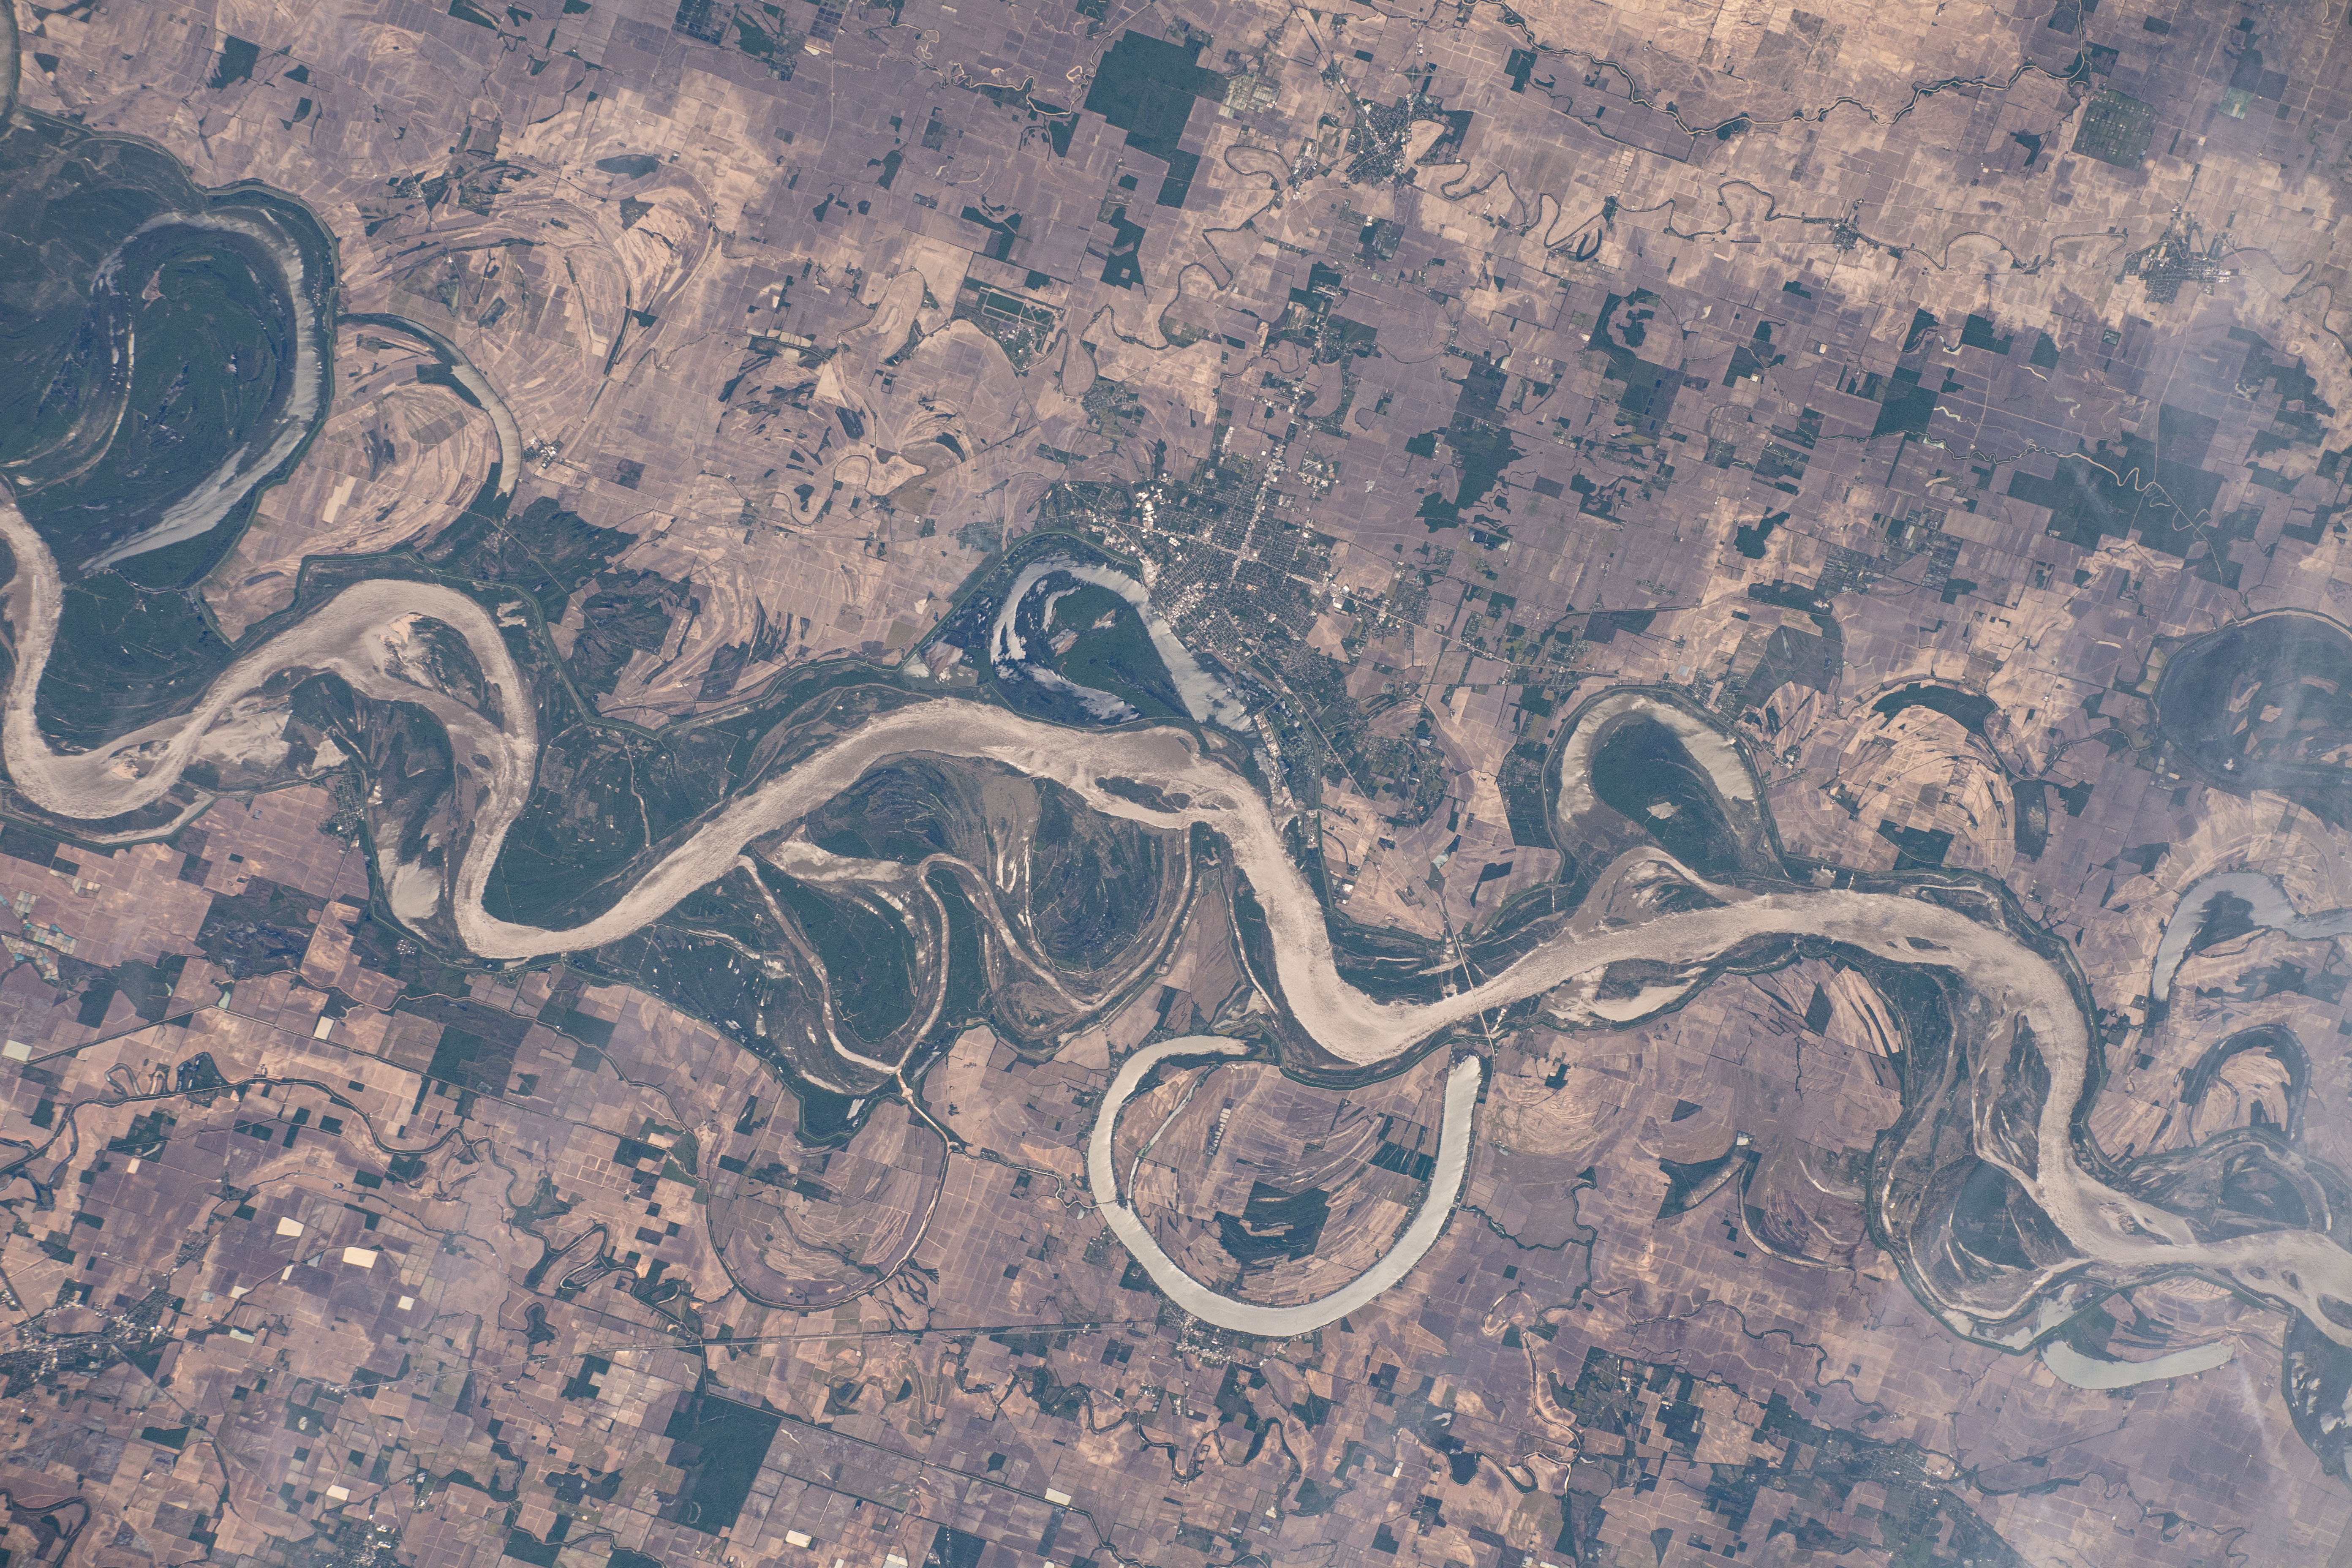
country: USA-MISSISSIPPI
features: MISSISSIPPI RIVER, LAKE WHITTINGTON, LAKE FERGUSON, LAKE LEE, LAKE CHICOT, OLD RIVER, YAZOO NATIONAL WILDLIFE REFUGE
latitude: 33.4
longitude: -91.1
